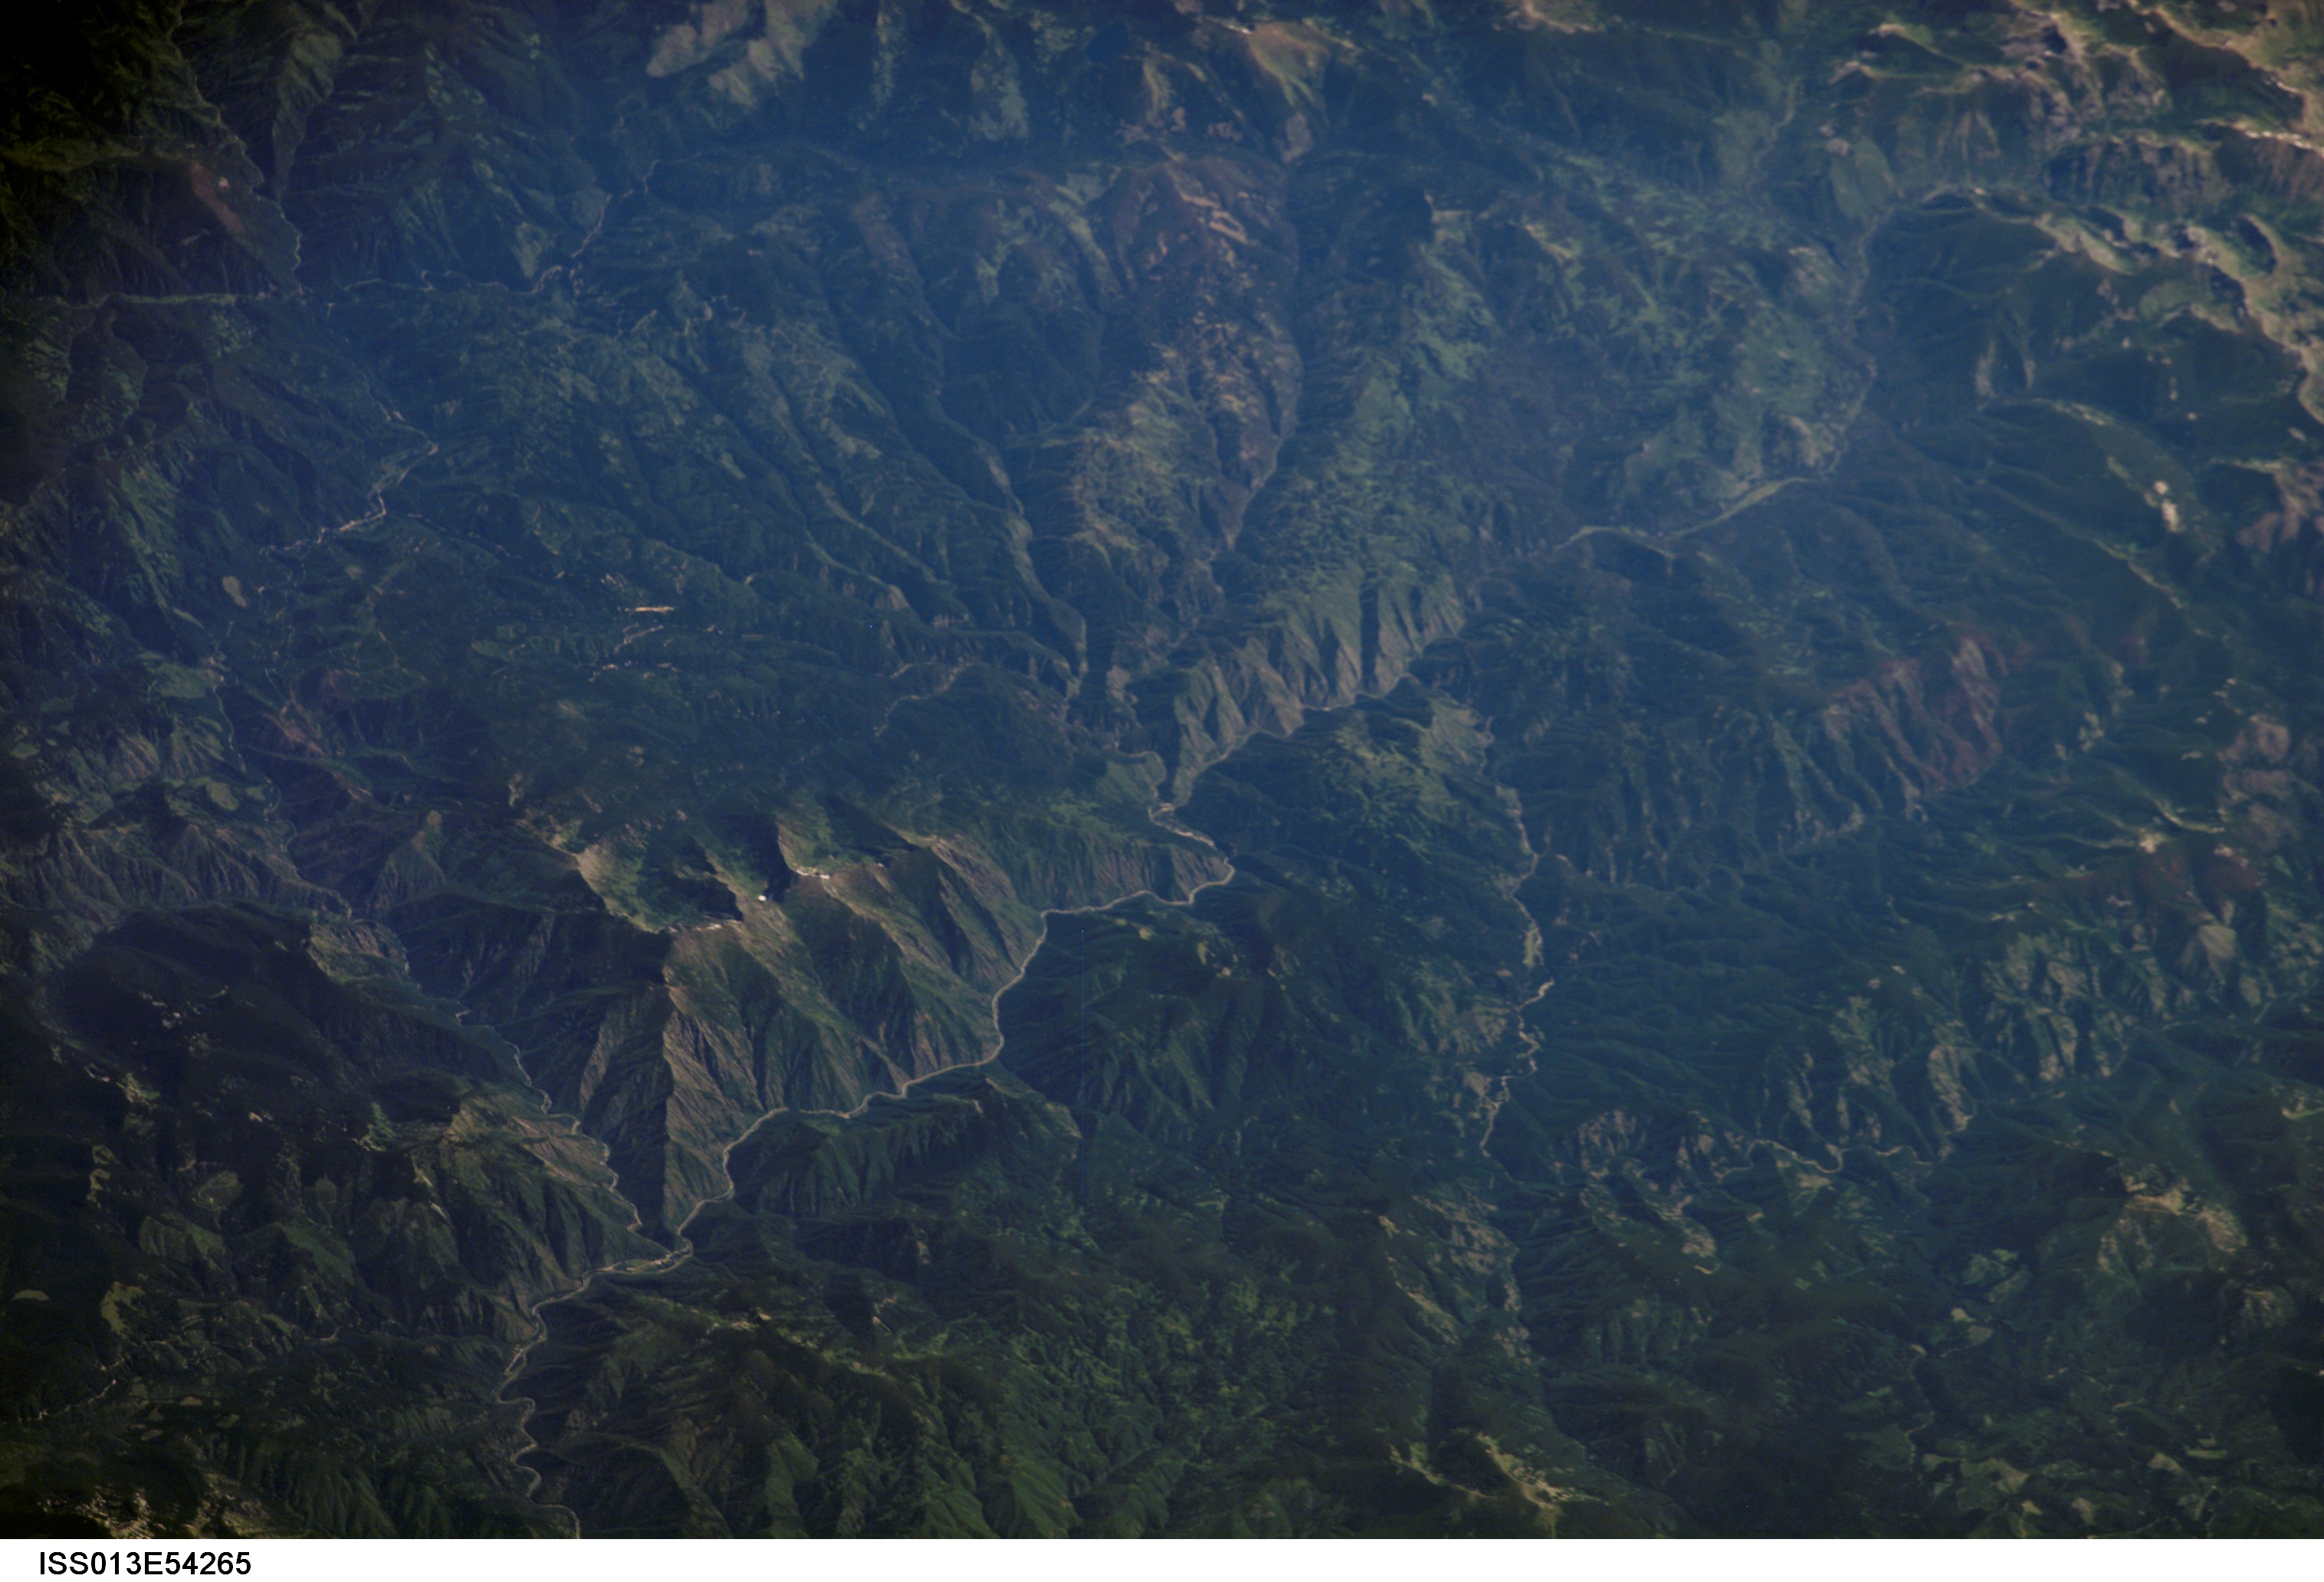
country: USA-IDAHO
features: BITTERROOT MTS., KELLY CREEK
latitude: 46.7
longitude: -115.0
